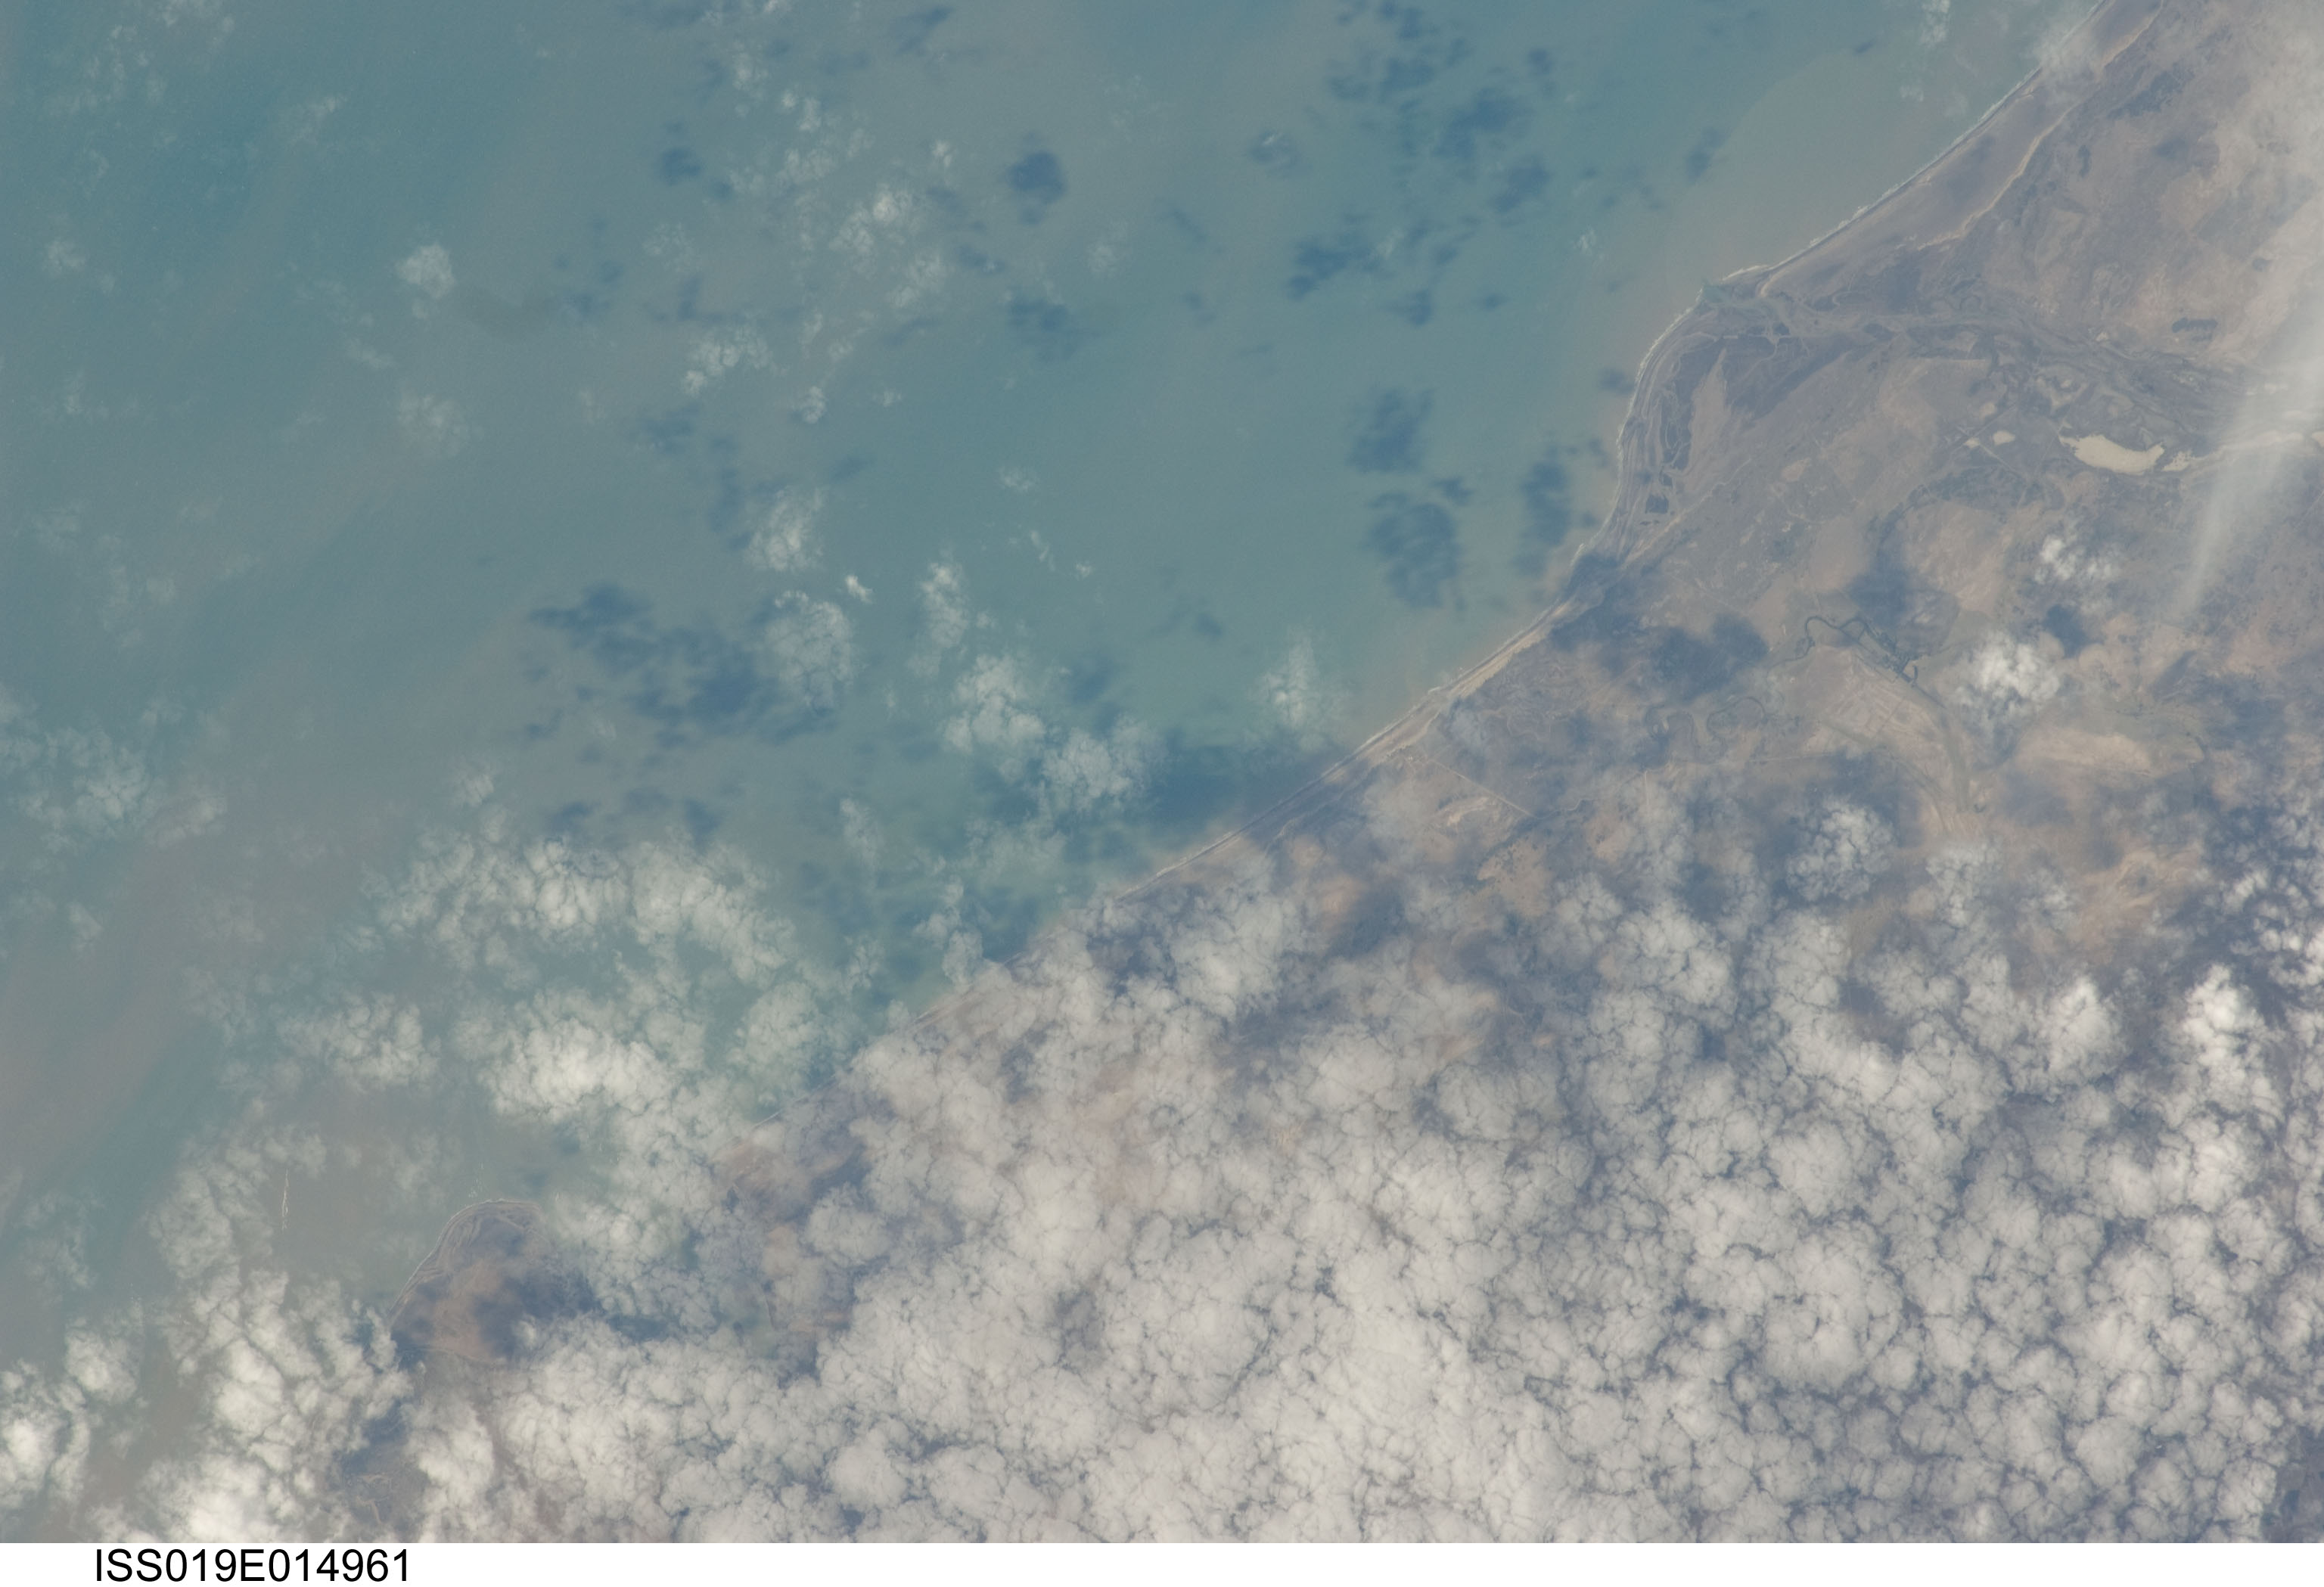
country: ARGENTINA
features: COLORADO R. DELTA, COAST, SEDIMENT
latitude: -39.6
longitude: -62.1
